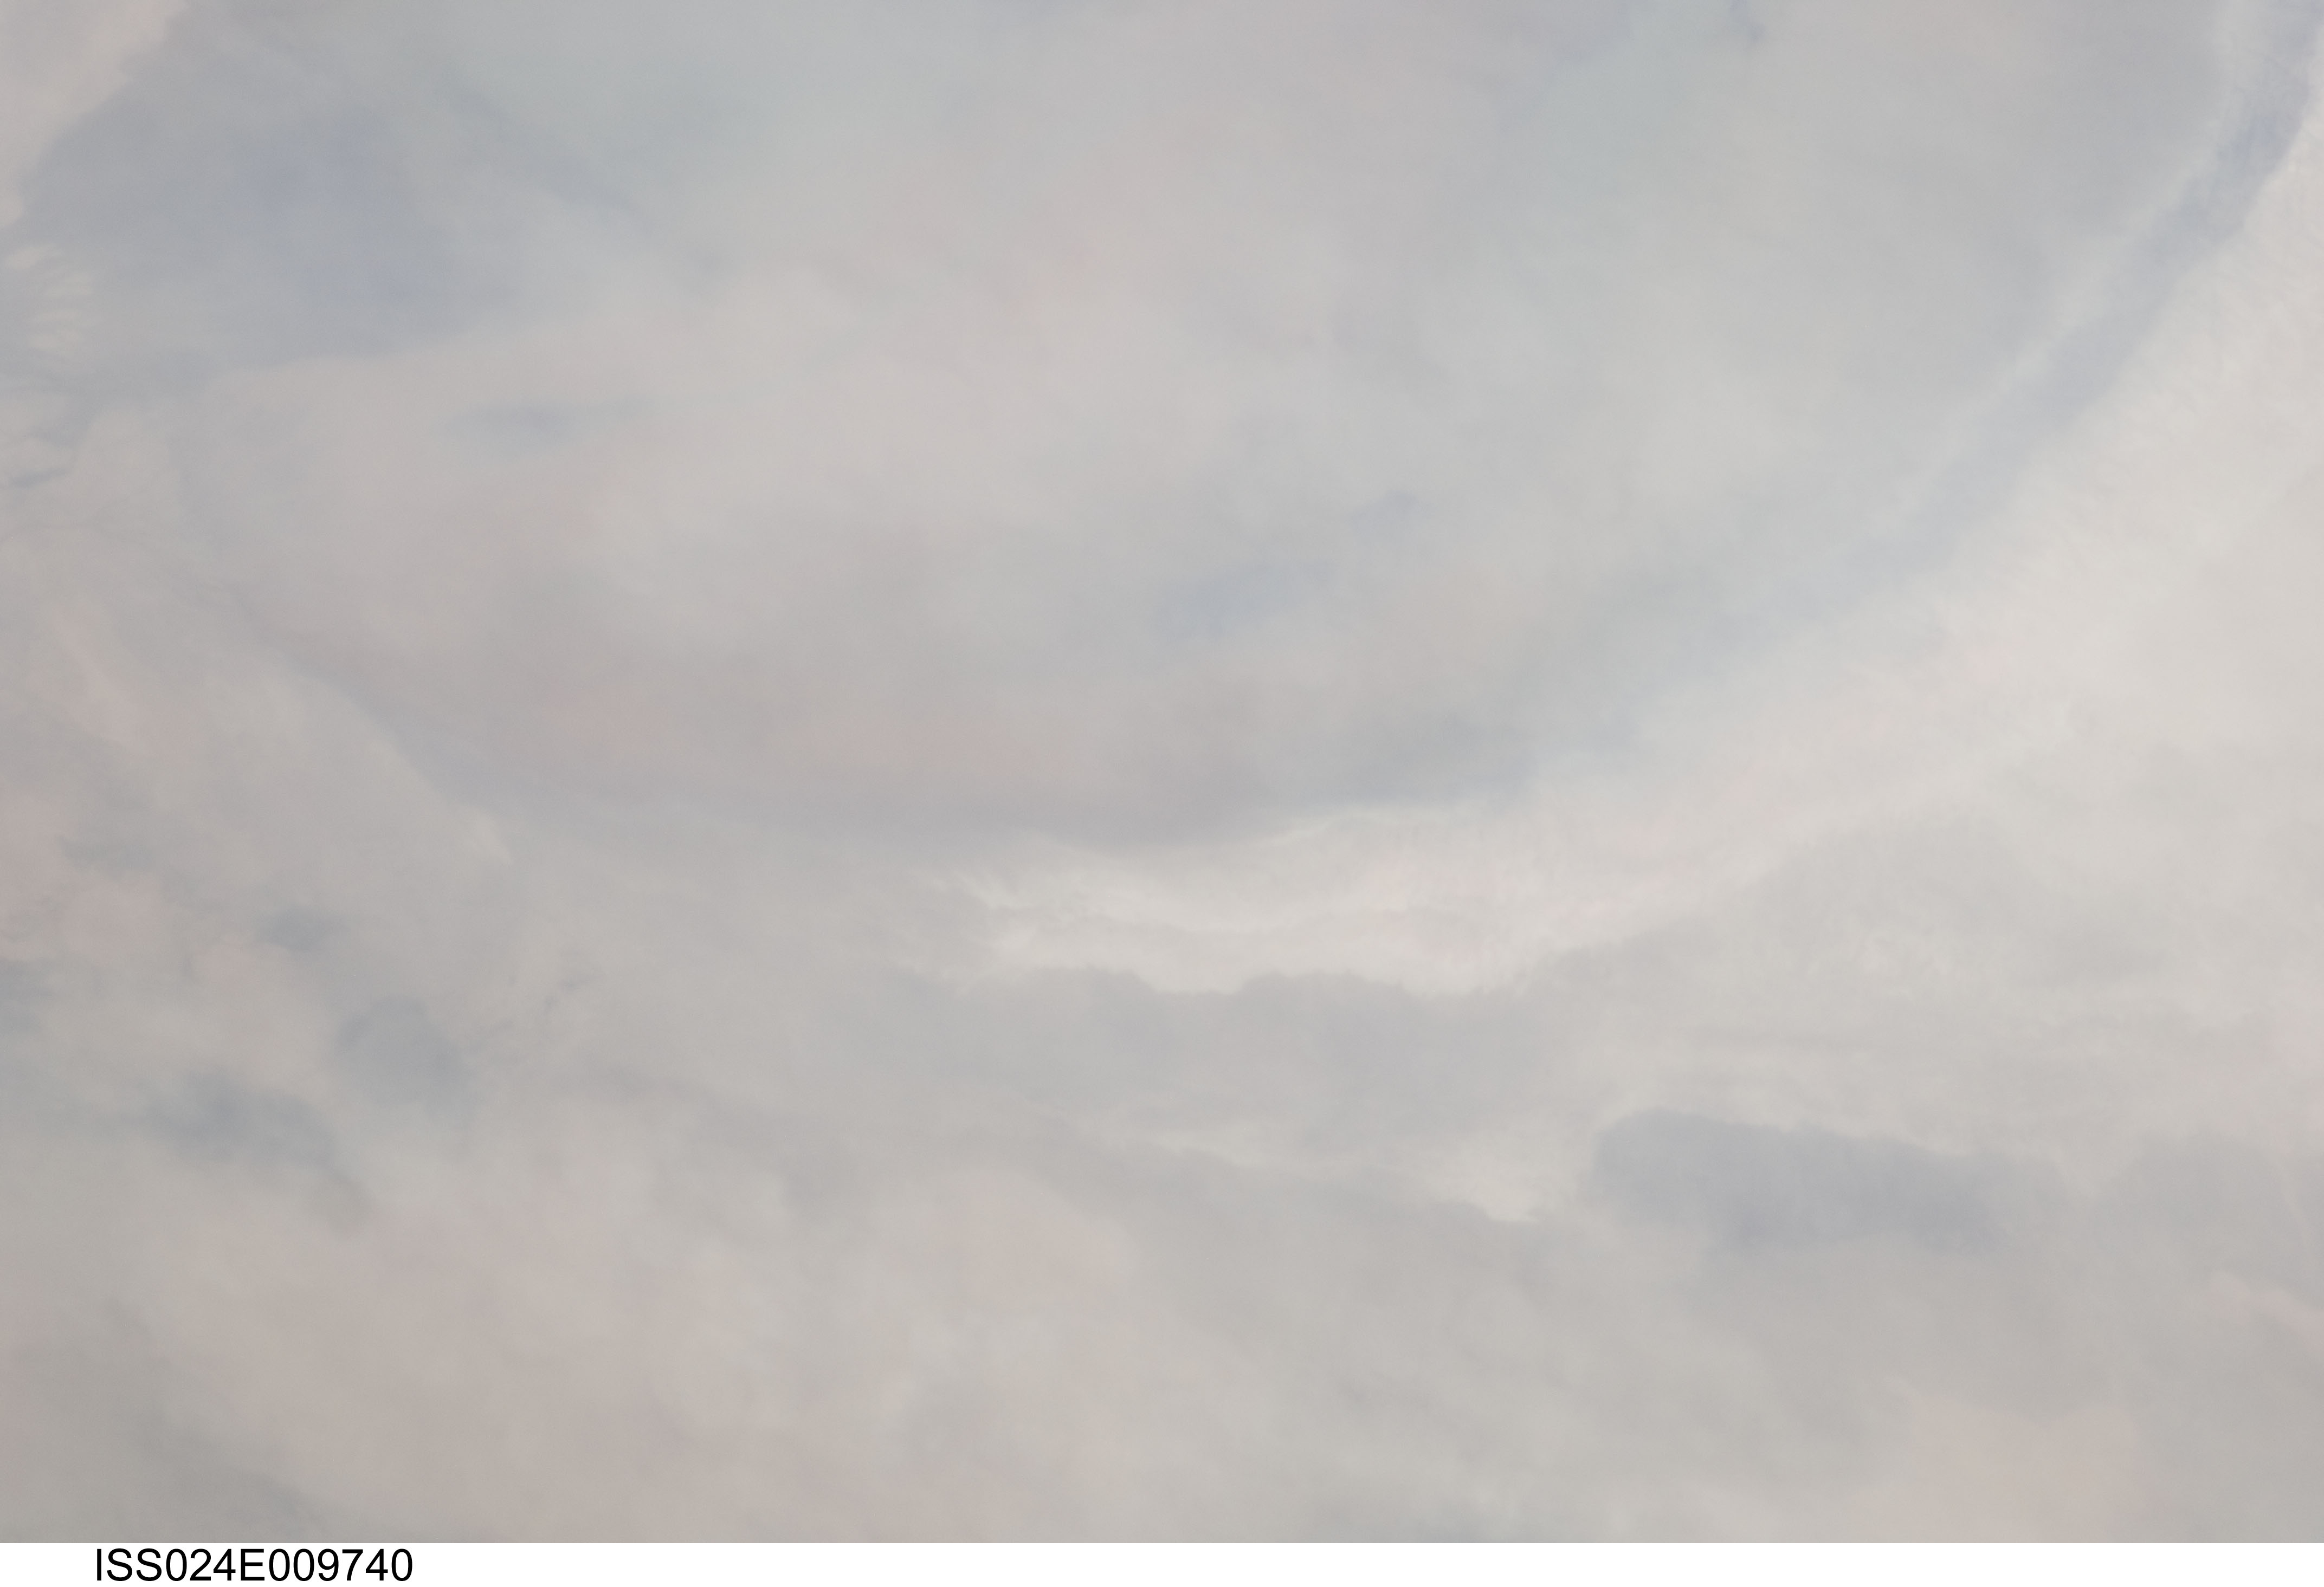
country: KAZAKHSTAN
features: EASTERN LOBE OF ARAL SEA BASIN, EMERGED SHORELINE, DUST
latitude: 45.5
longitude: 60.1
